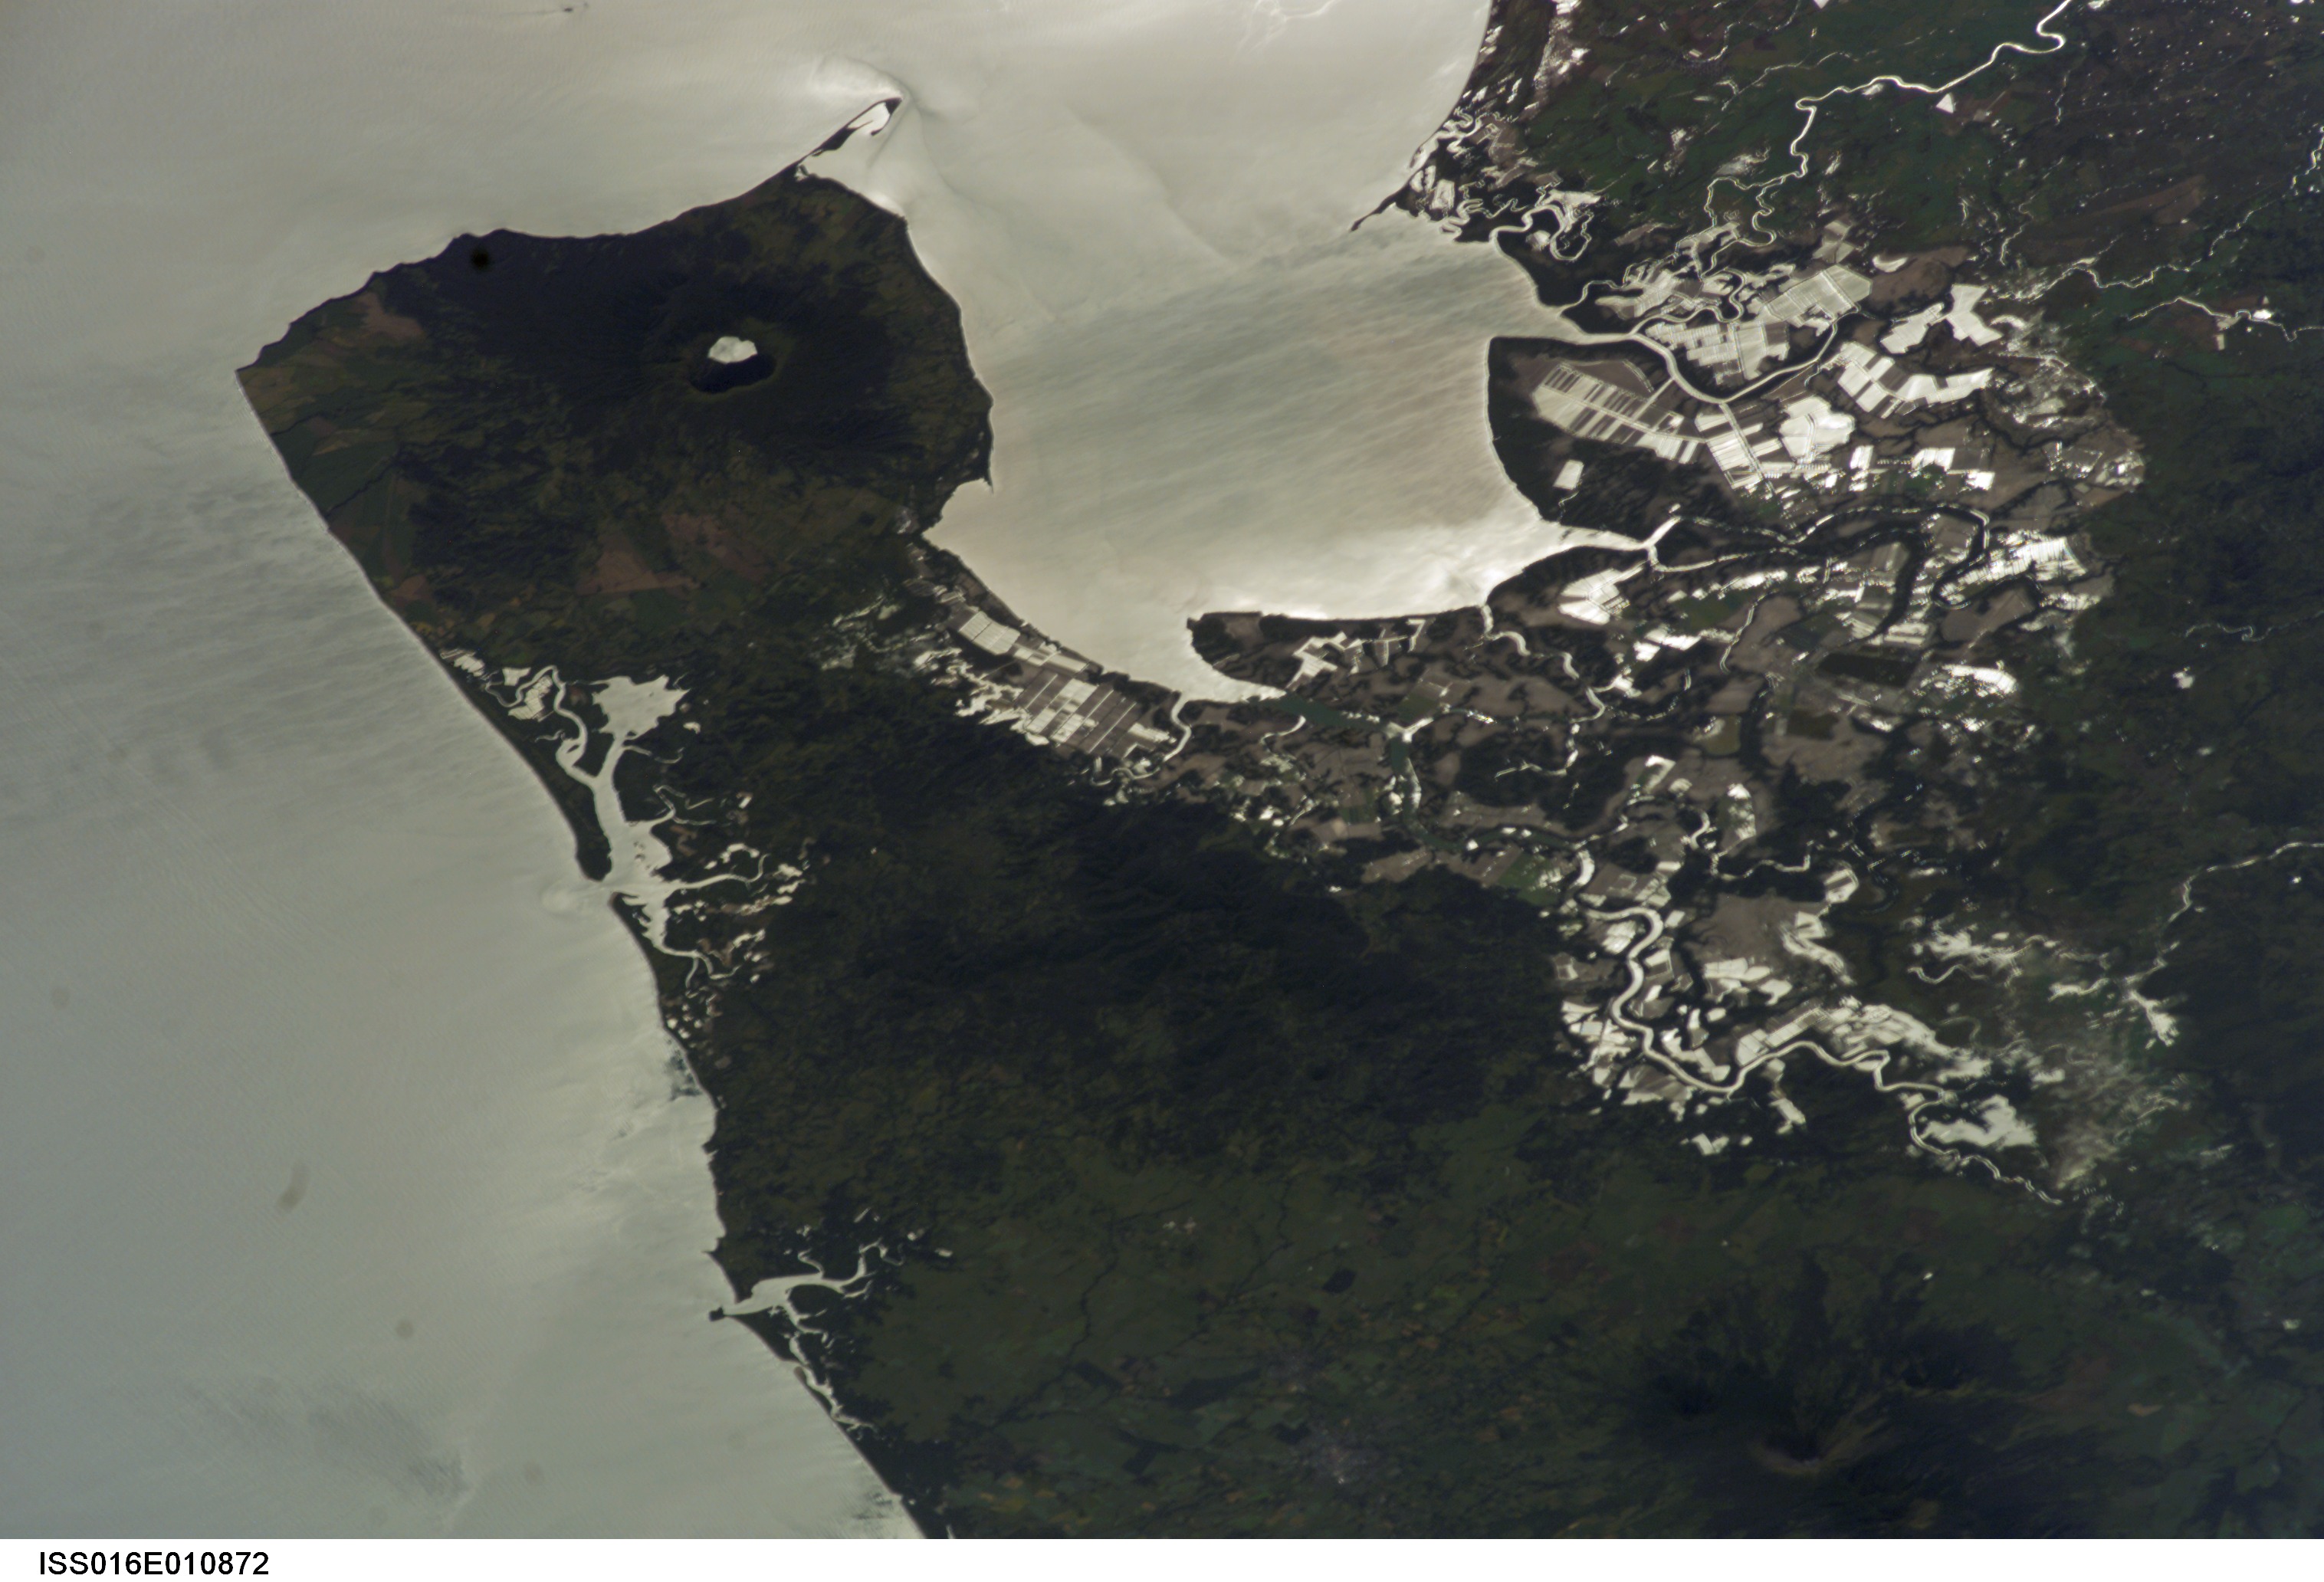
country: NICARAGUA
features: COSIGUINA VOL., SUNGLINT, RIVERS
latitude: 13.0
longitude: -87.5
